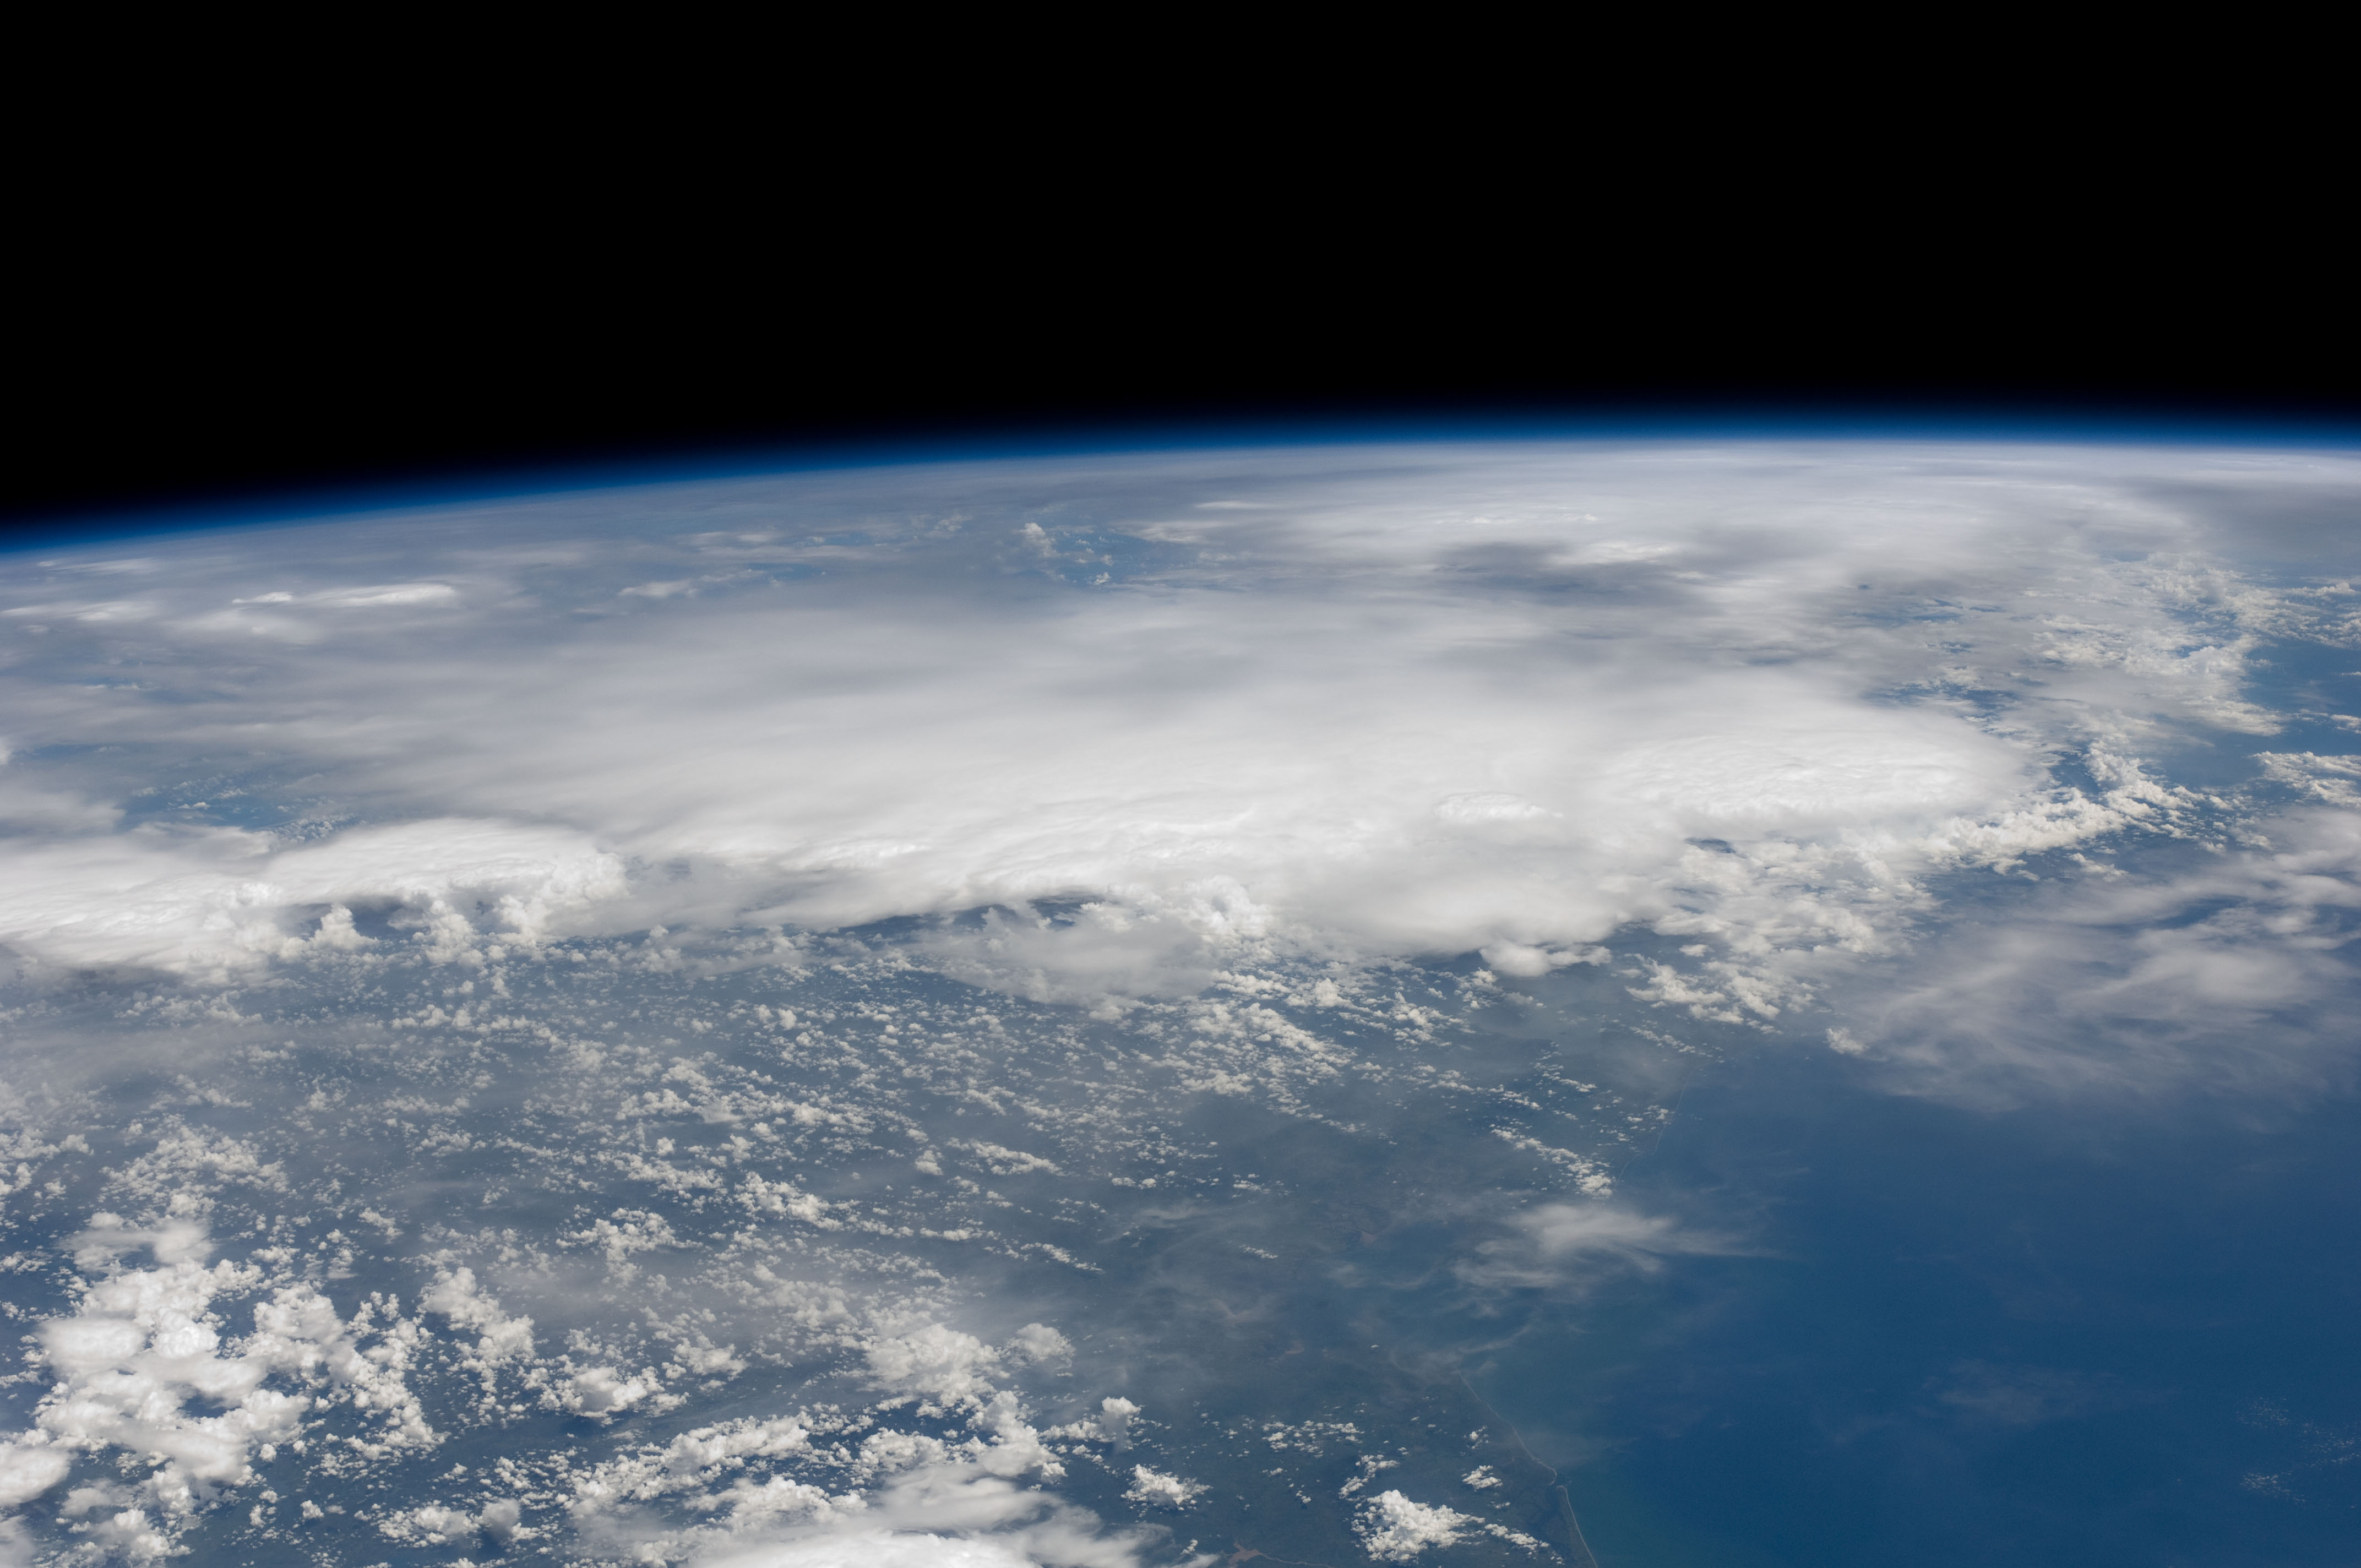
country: NICARAGUA
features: PAN- G. OF MEXICO, SEDIMENT, THUNDERSTORMS
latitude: 13.0
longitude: -86.0
